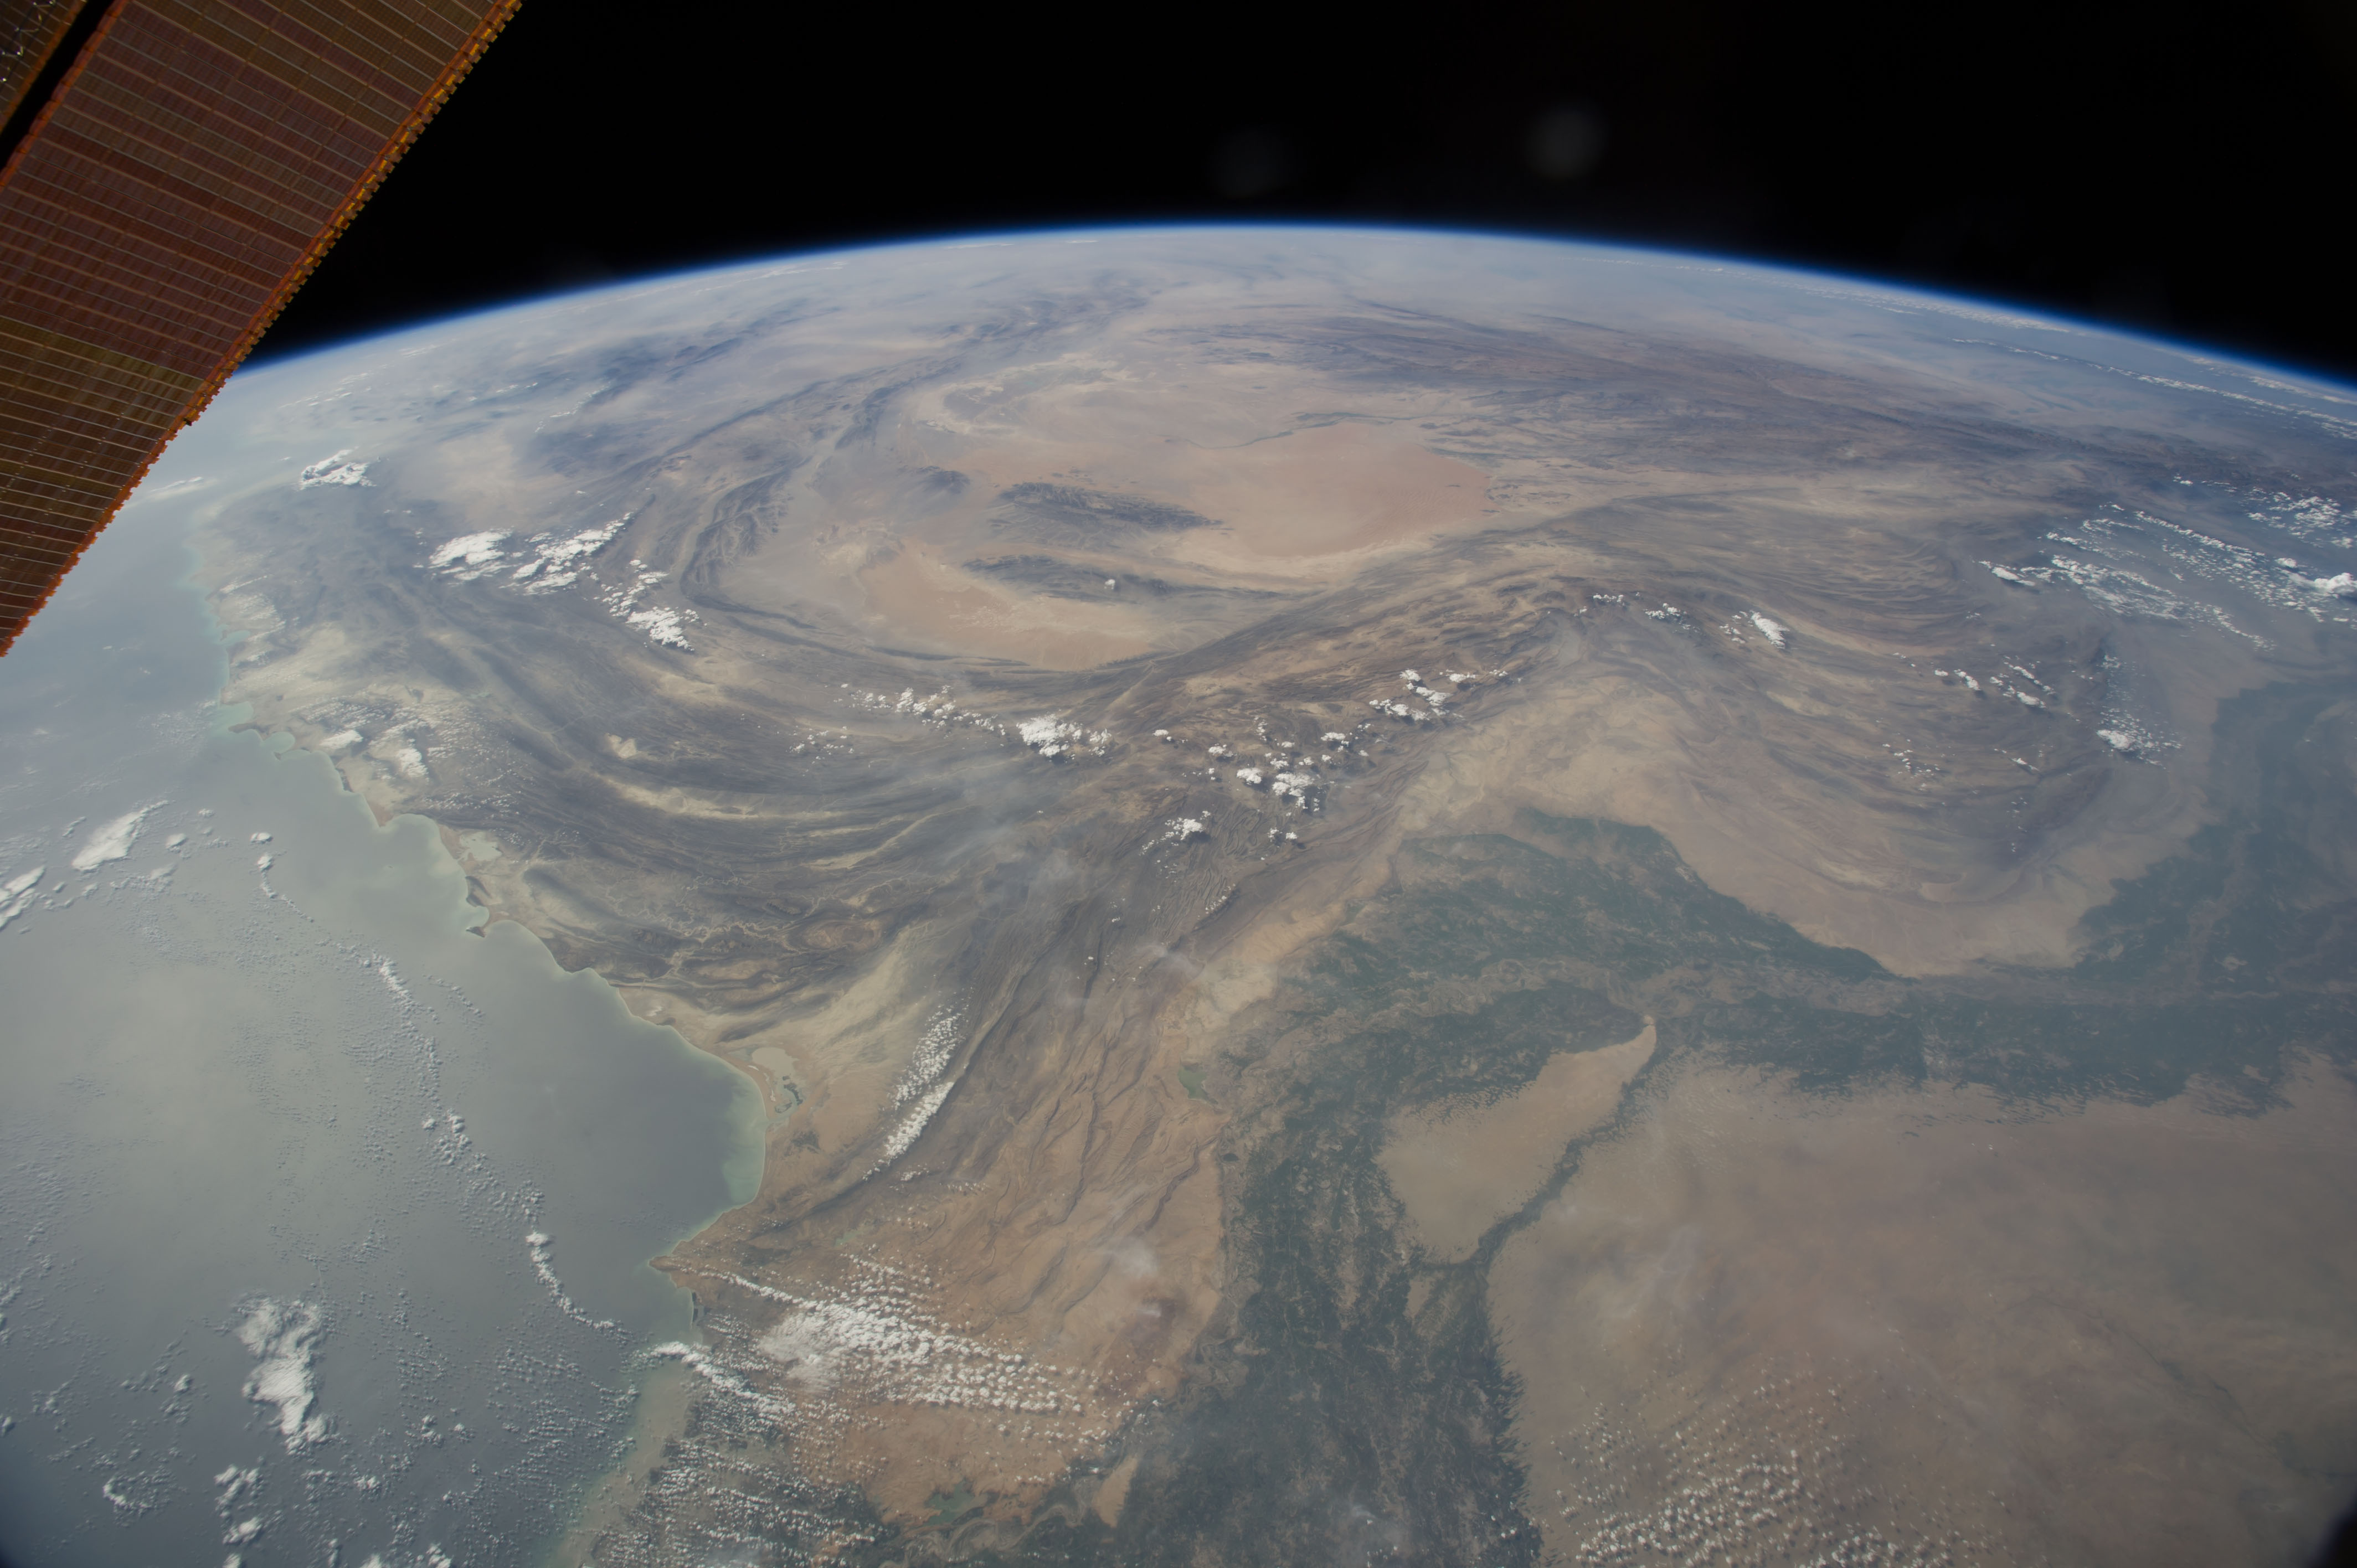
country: PAKISTAN
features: KIRTHAR MOUNTAINS, BALOCHISTAN, KARACHI, ARAB SEA, EARTH LIMB, DESERT
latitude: 27.7
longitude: 66.3
